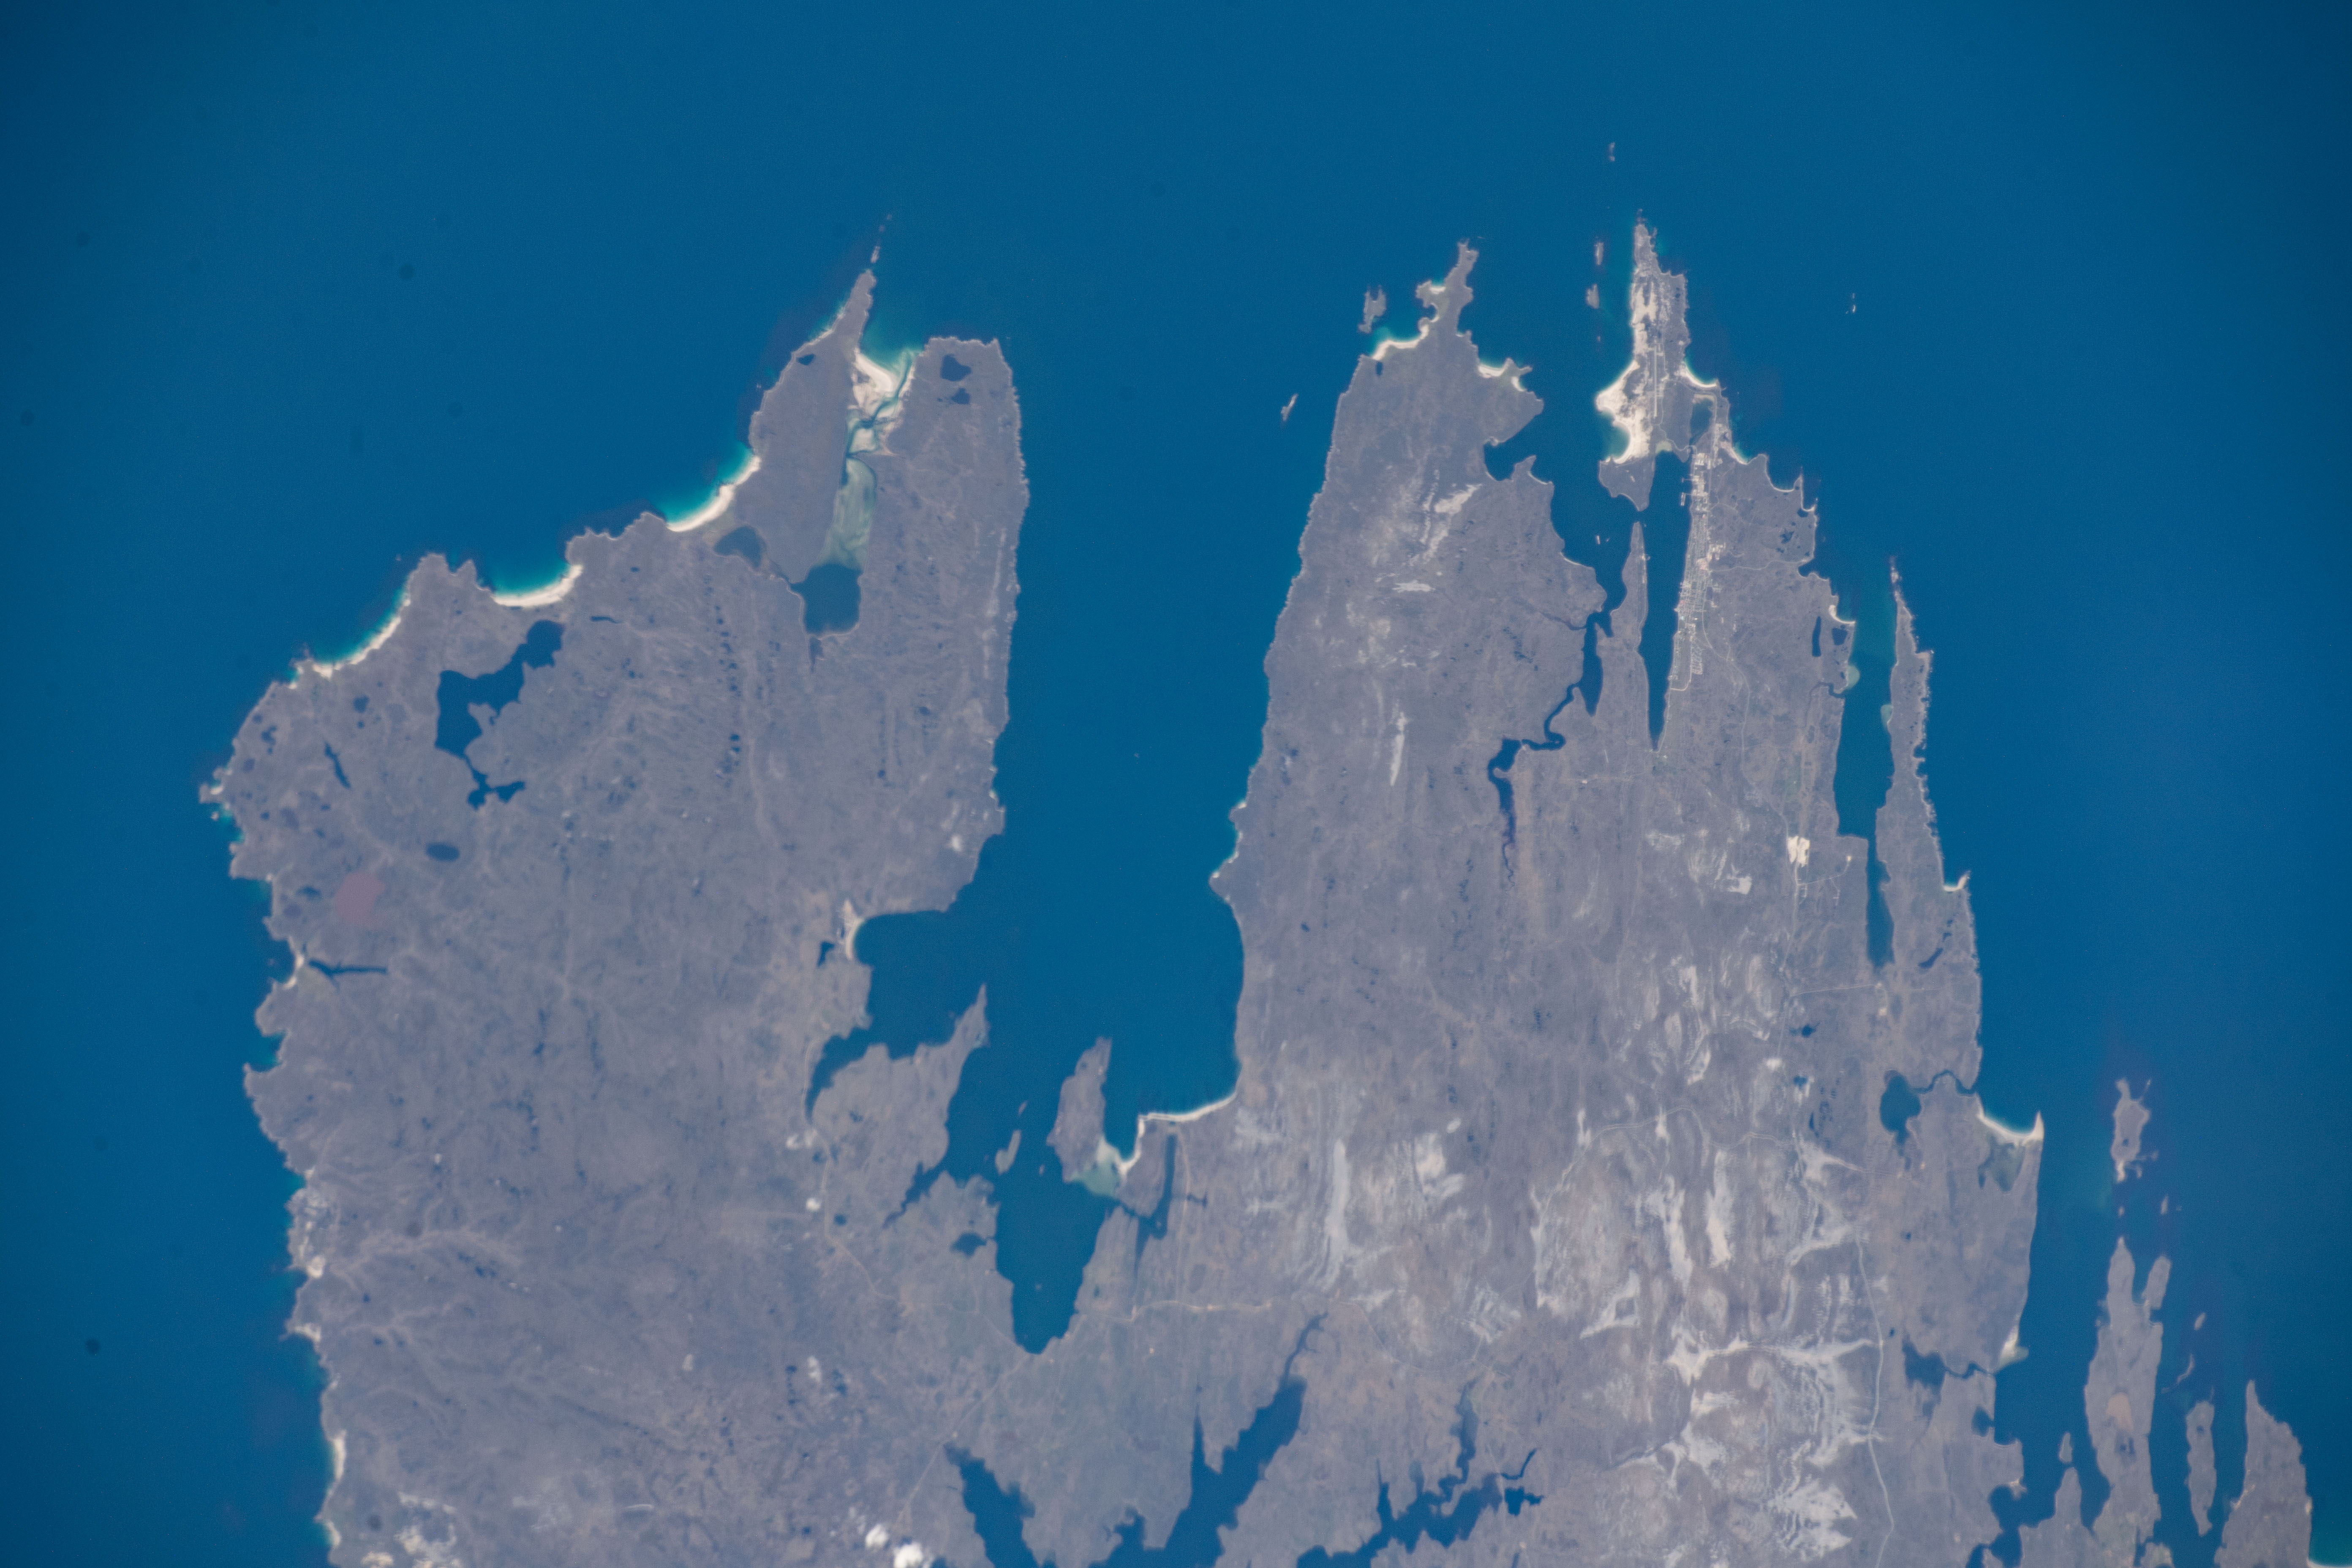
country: FALKLAND ISLANDS
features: FALKLAND ISLANDS, STANLEY
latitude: -51.6
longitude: -57.9
